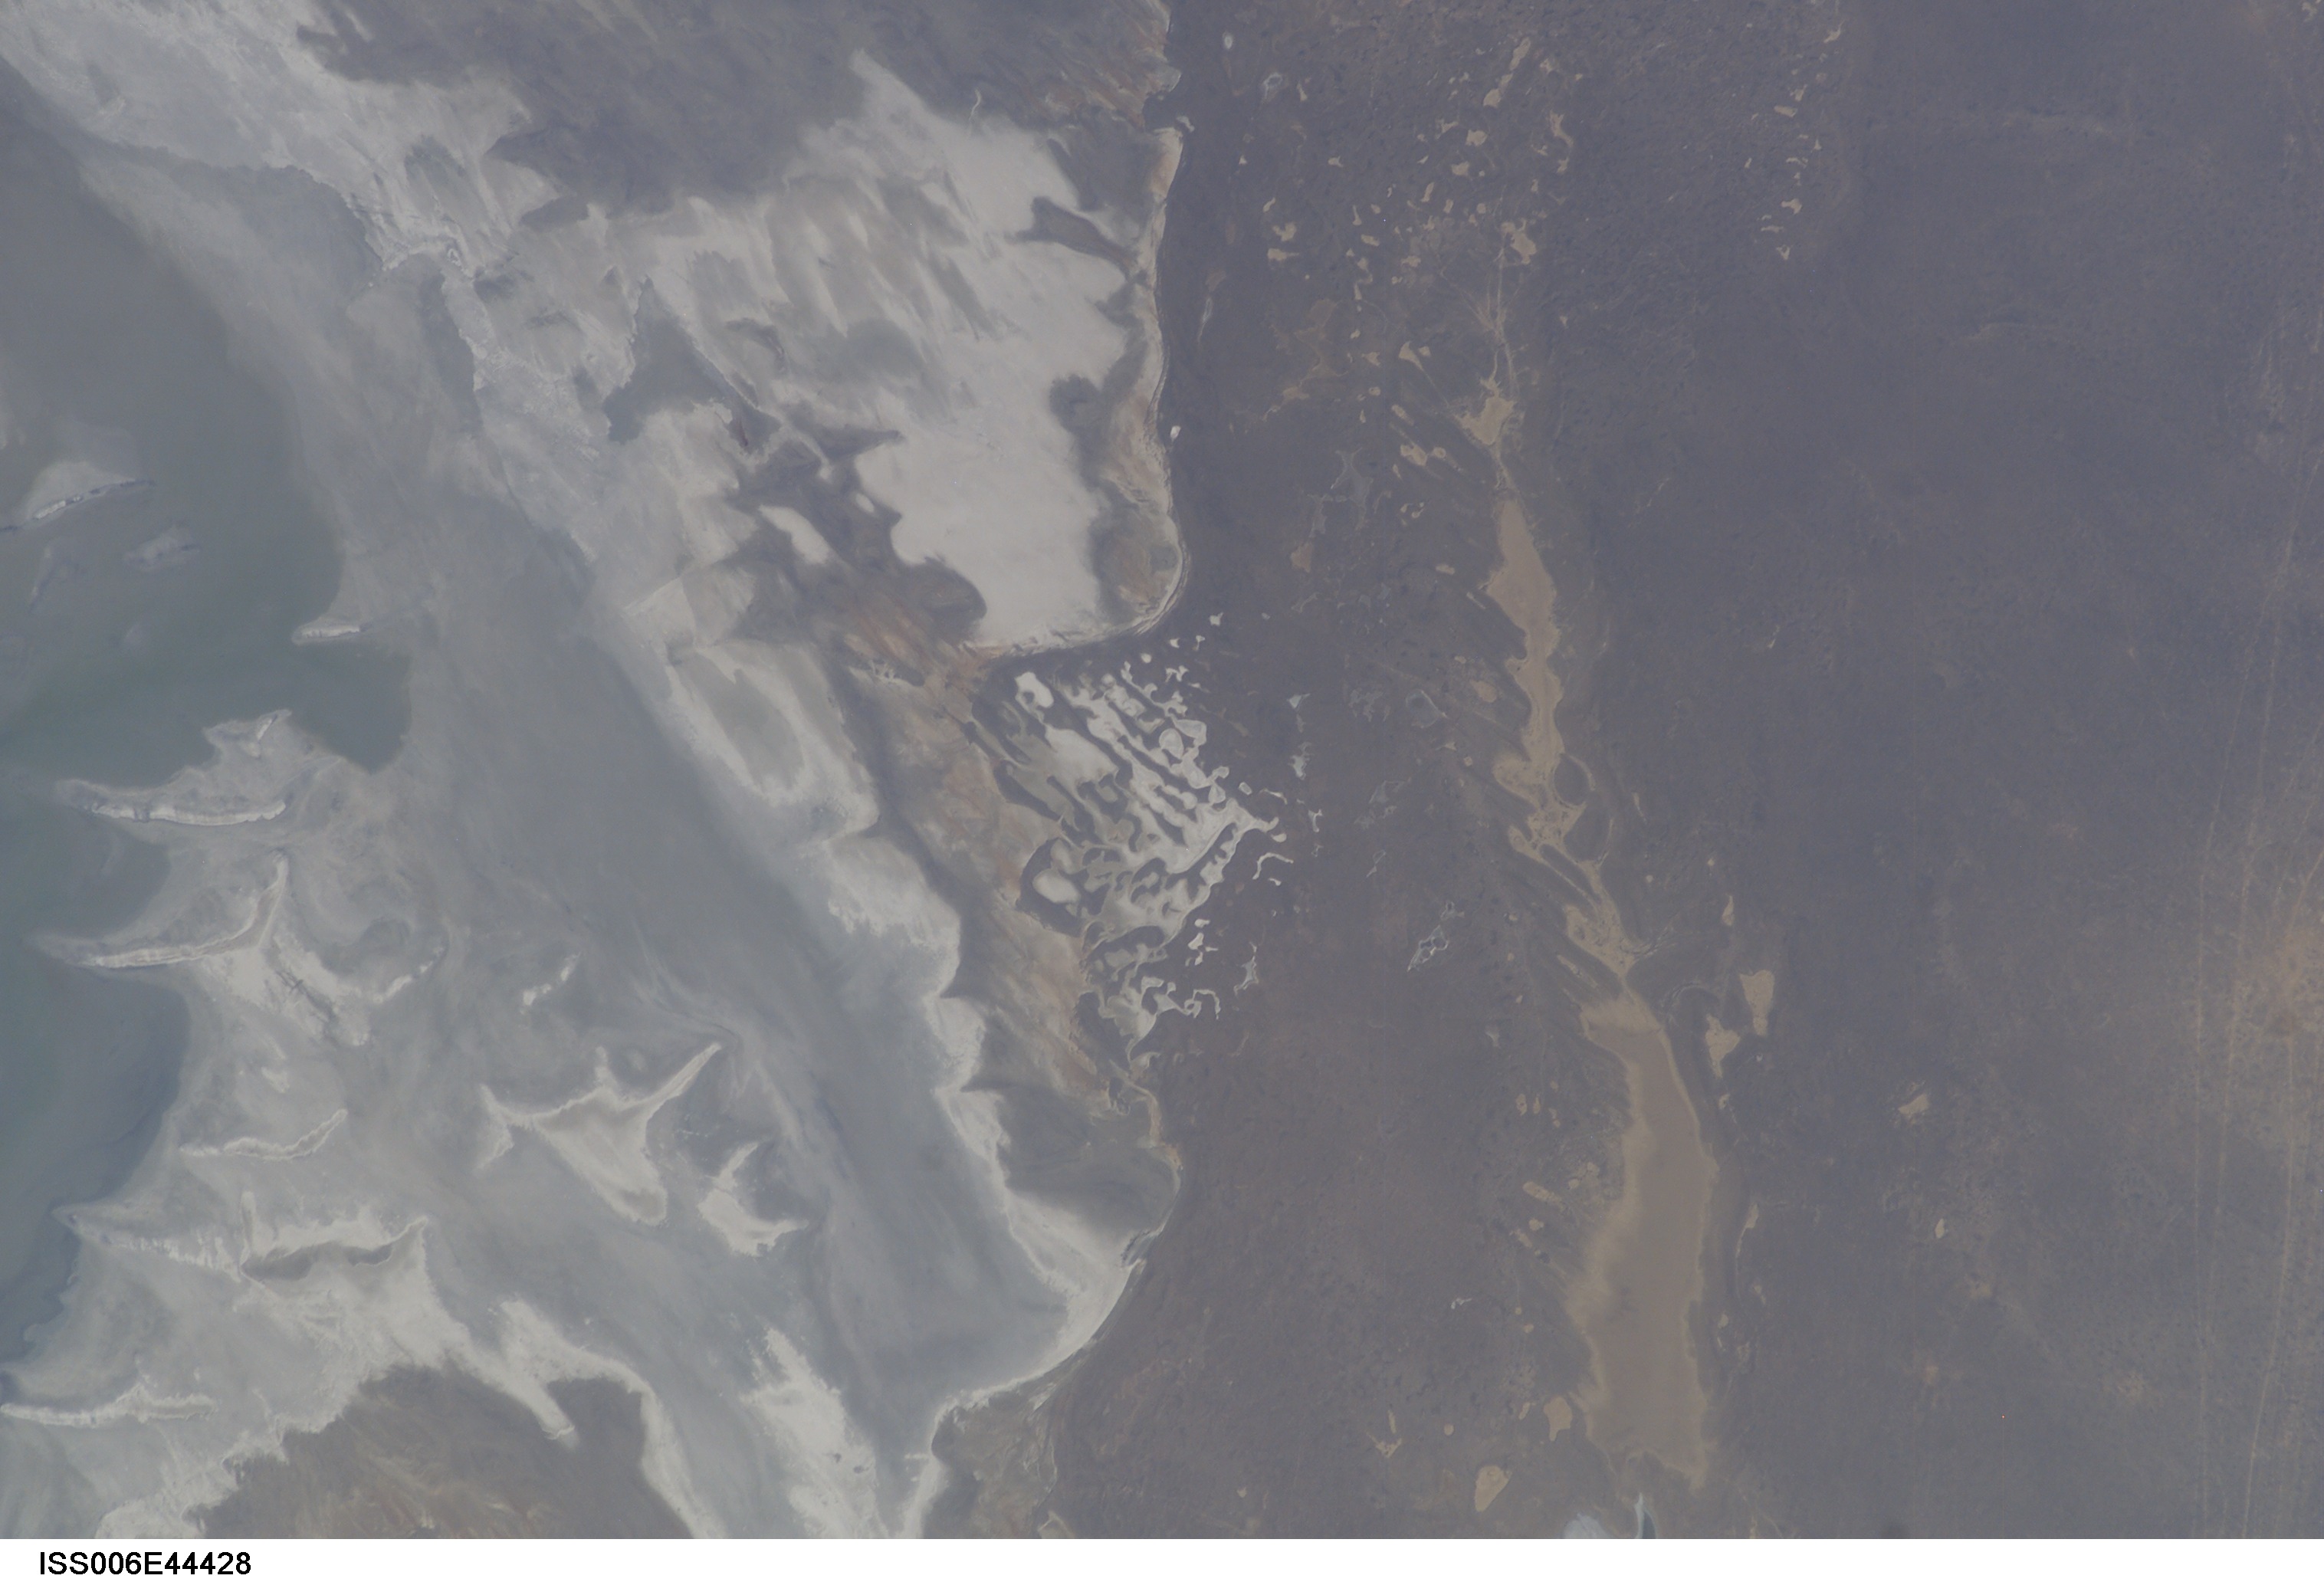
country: KAZAKHSTAN
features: MERTVYY KULTUK SALT PAN
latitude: 45.5
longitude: 54.5
